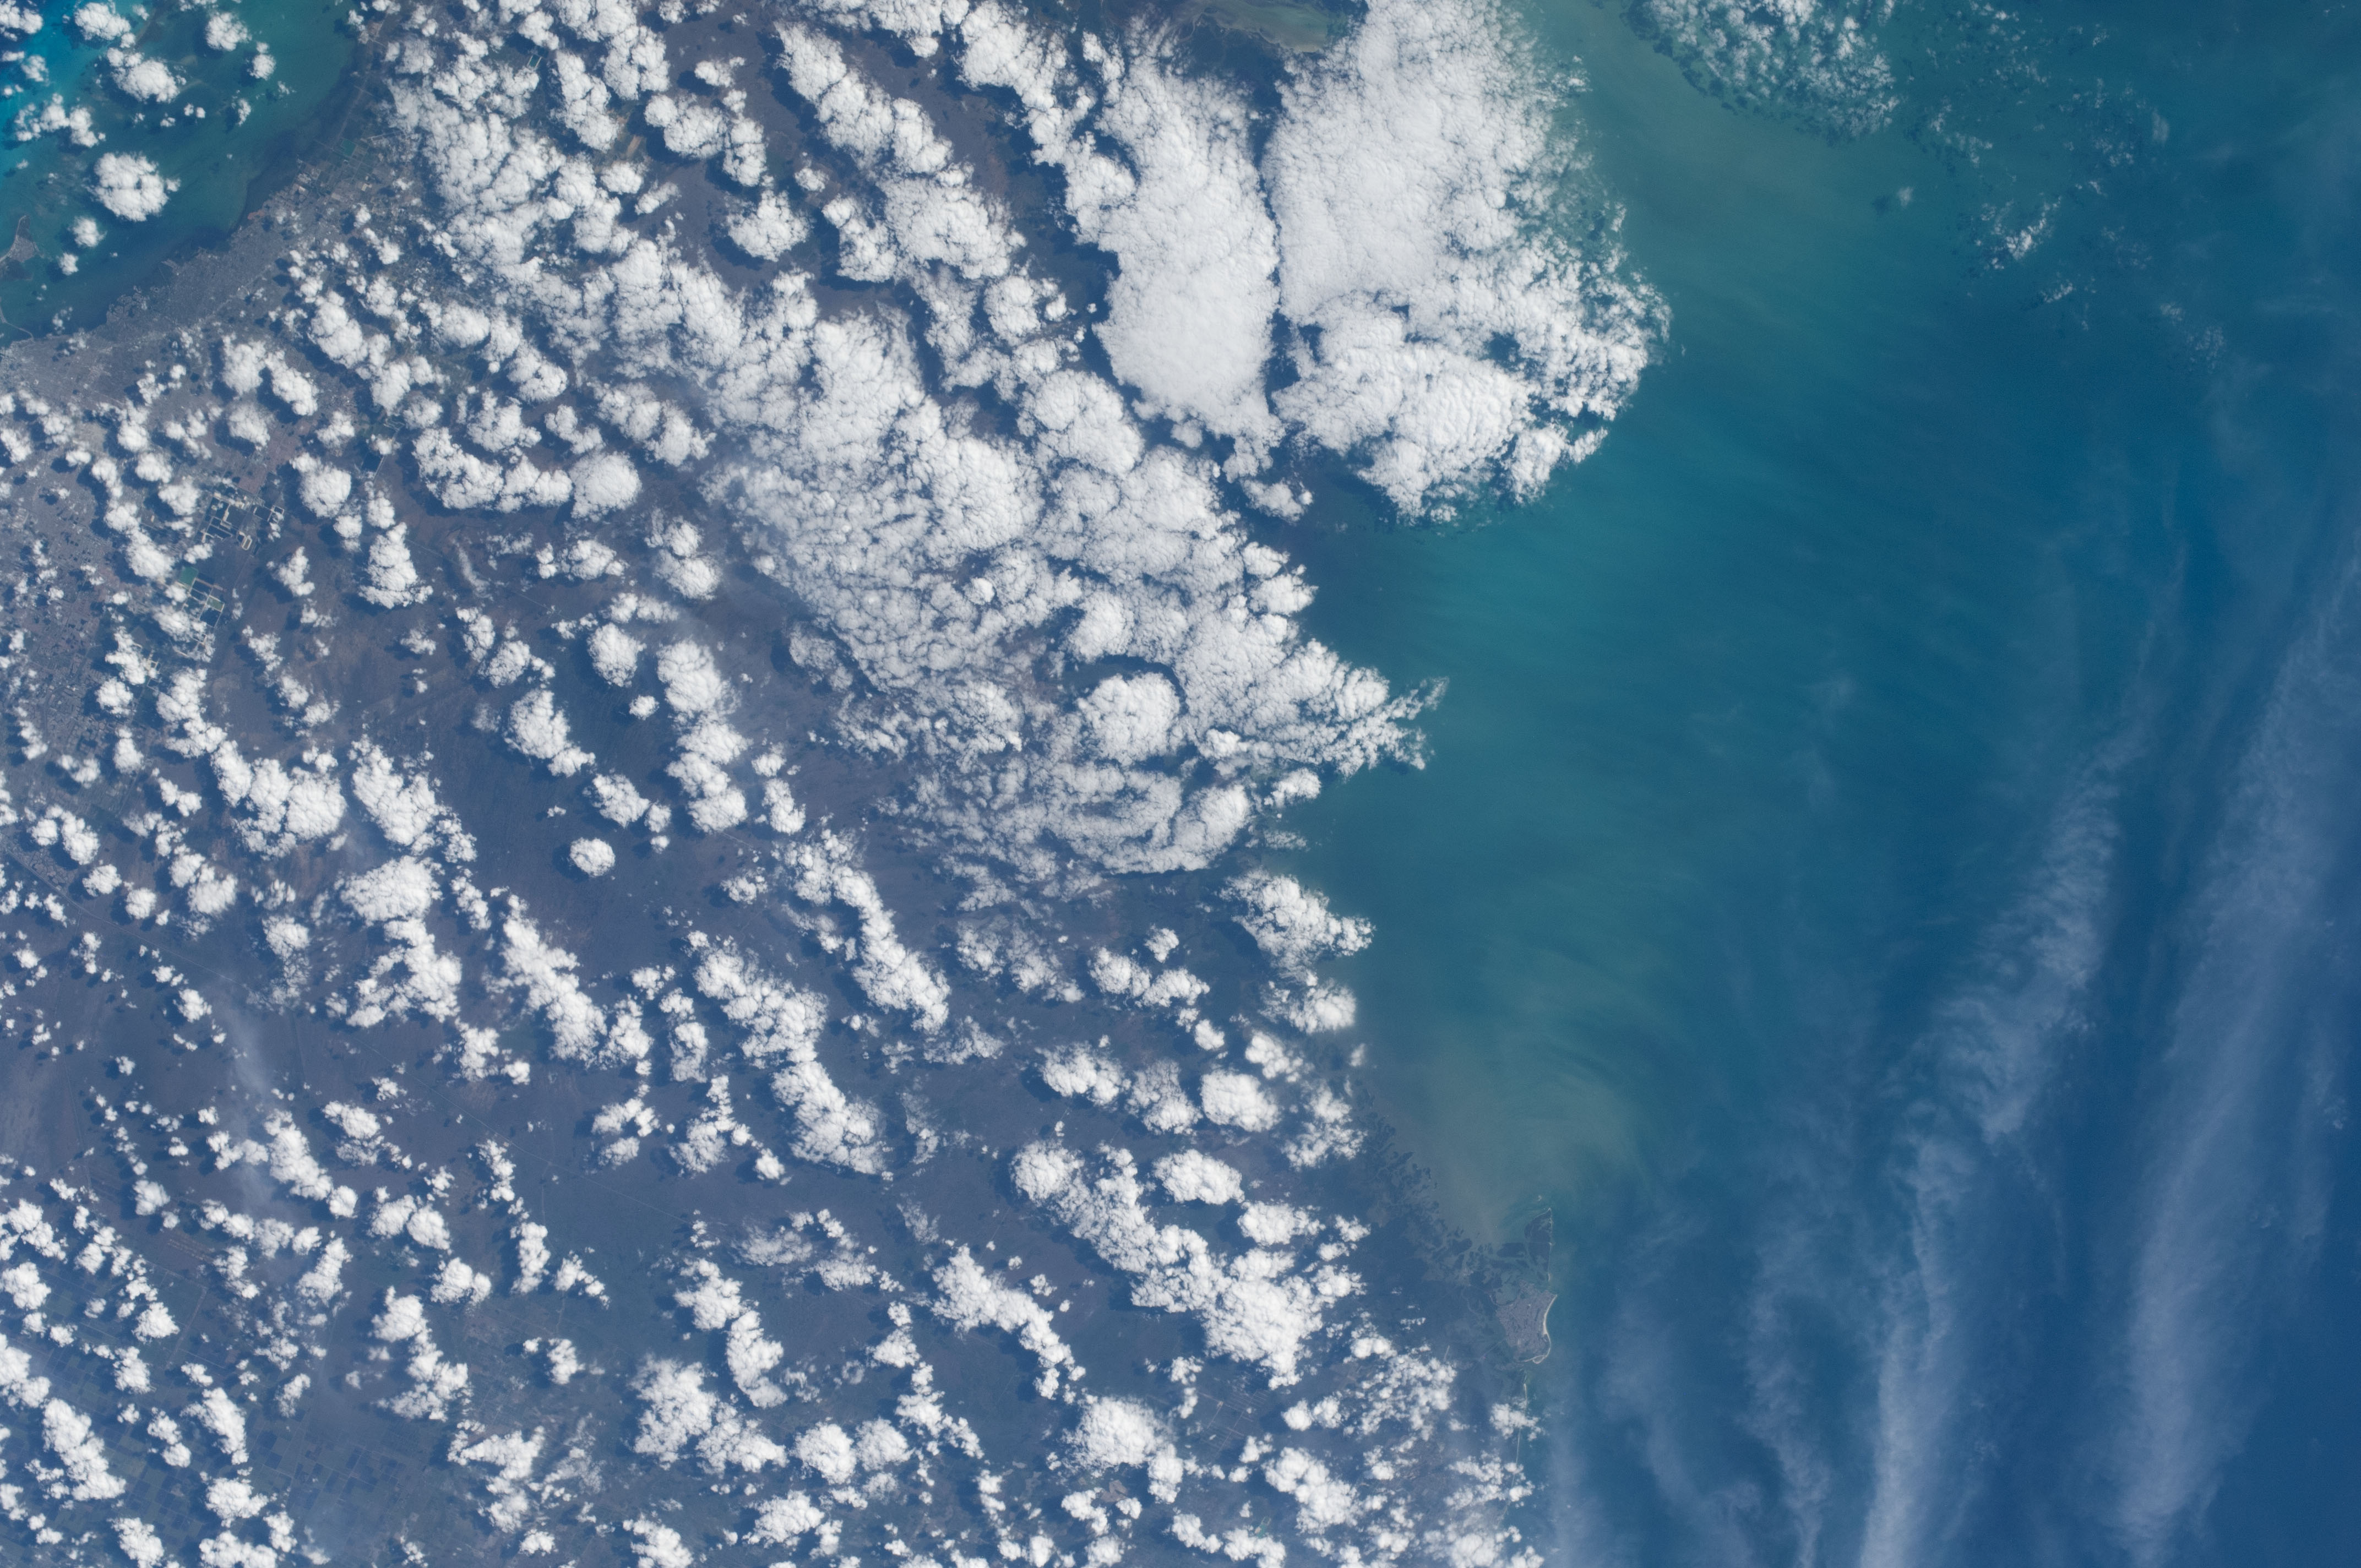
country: USA-FLORIDA
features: MIAMI, FLORIDA COASTAL EVERGLADES, REEF, MARCO I.
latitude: 25.5
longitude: -81.5
